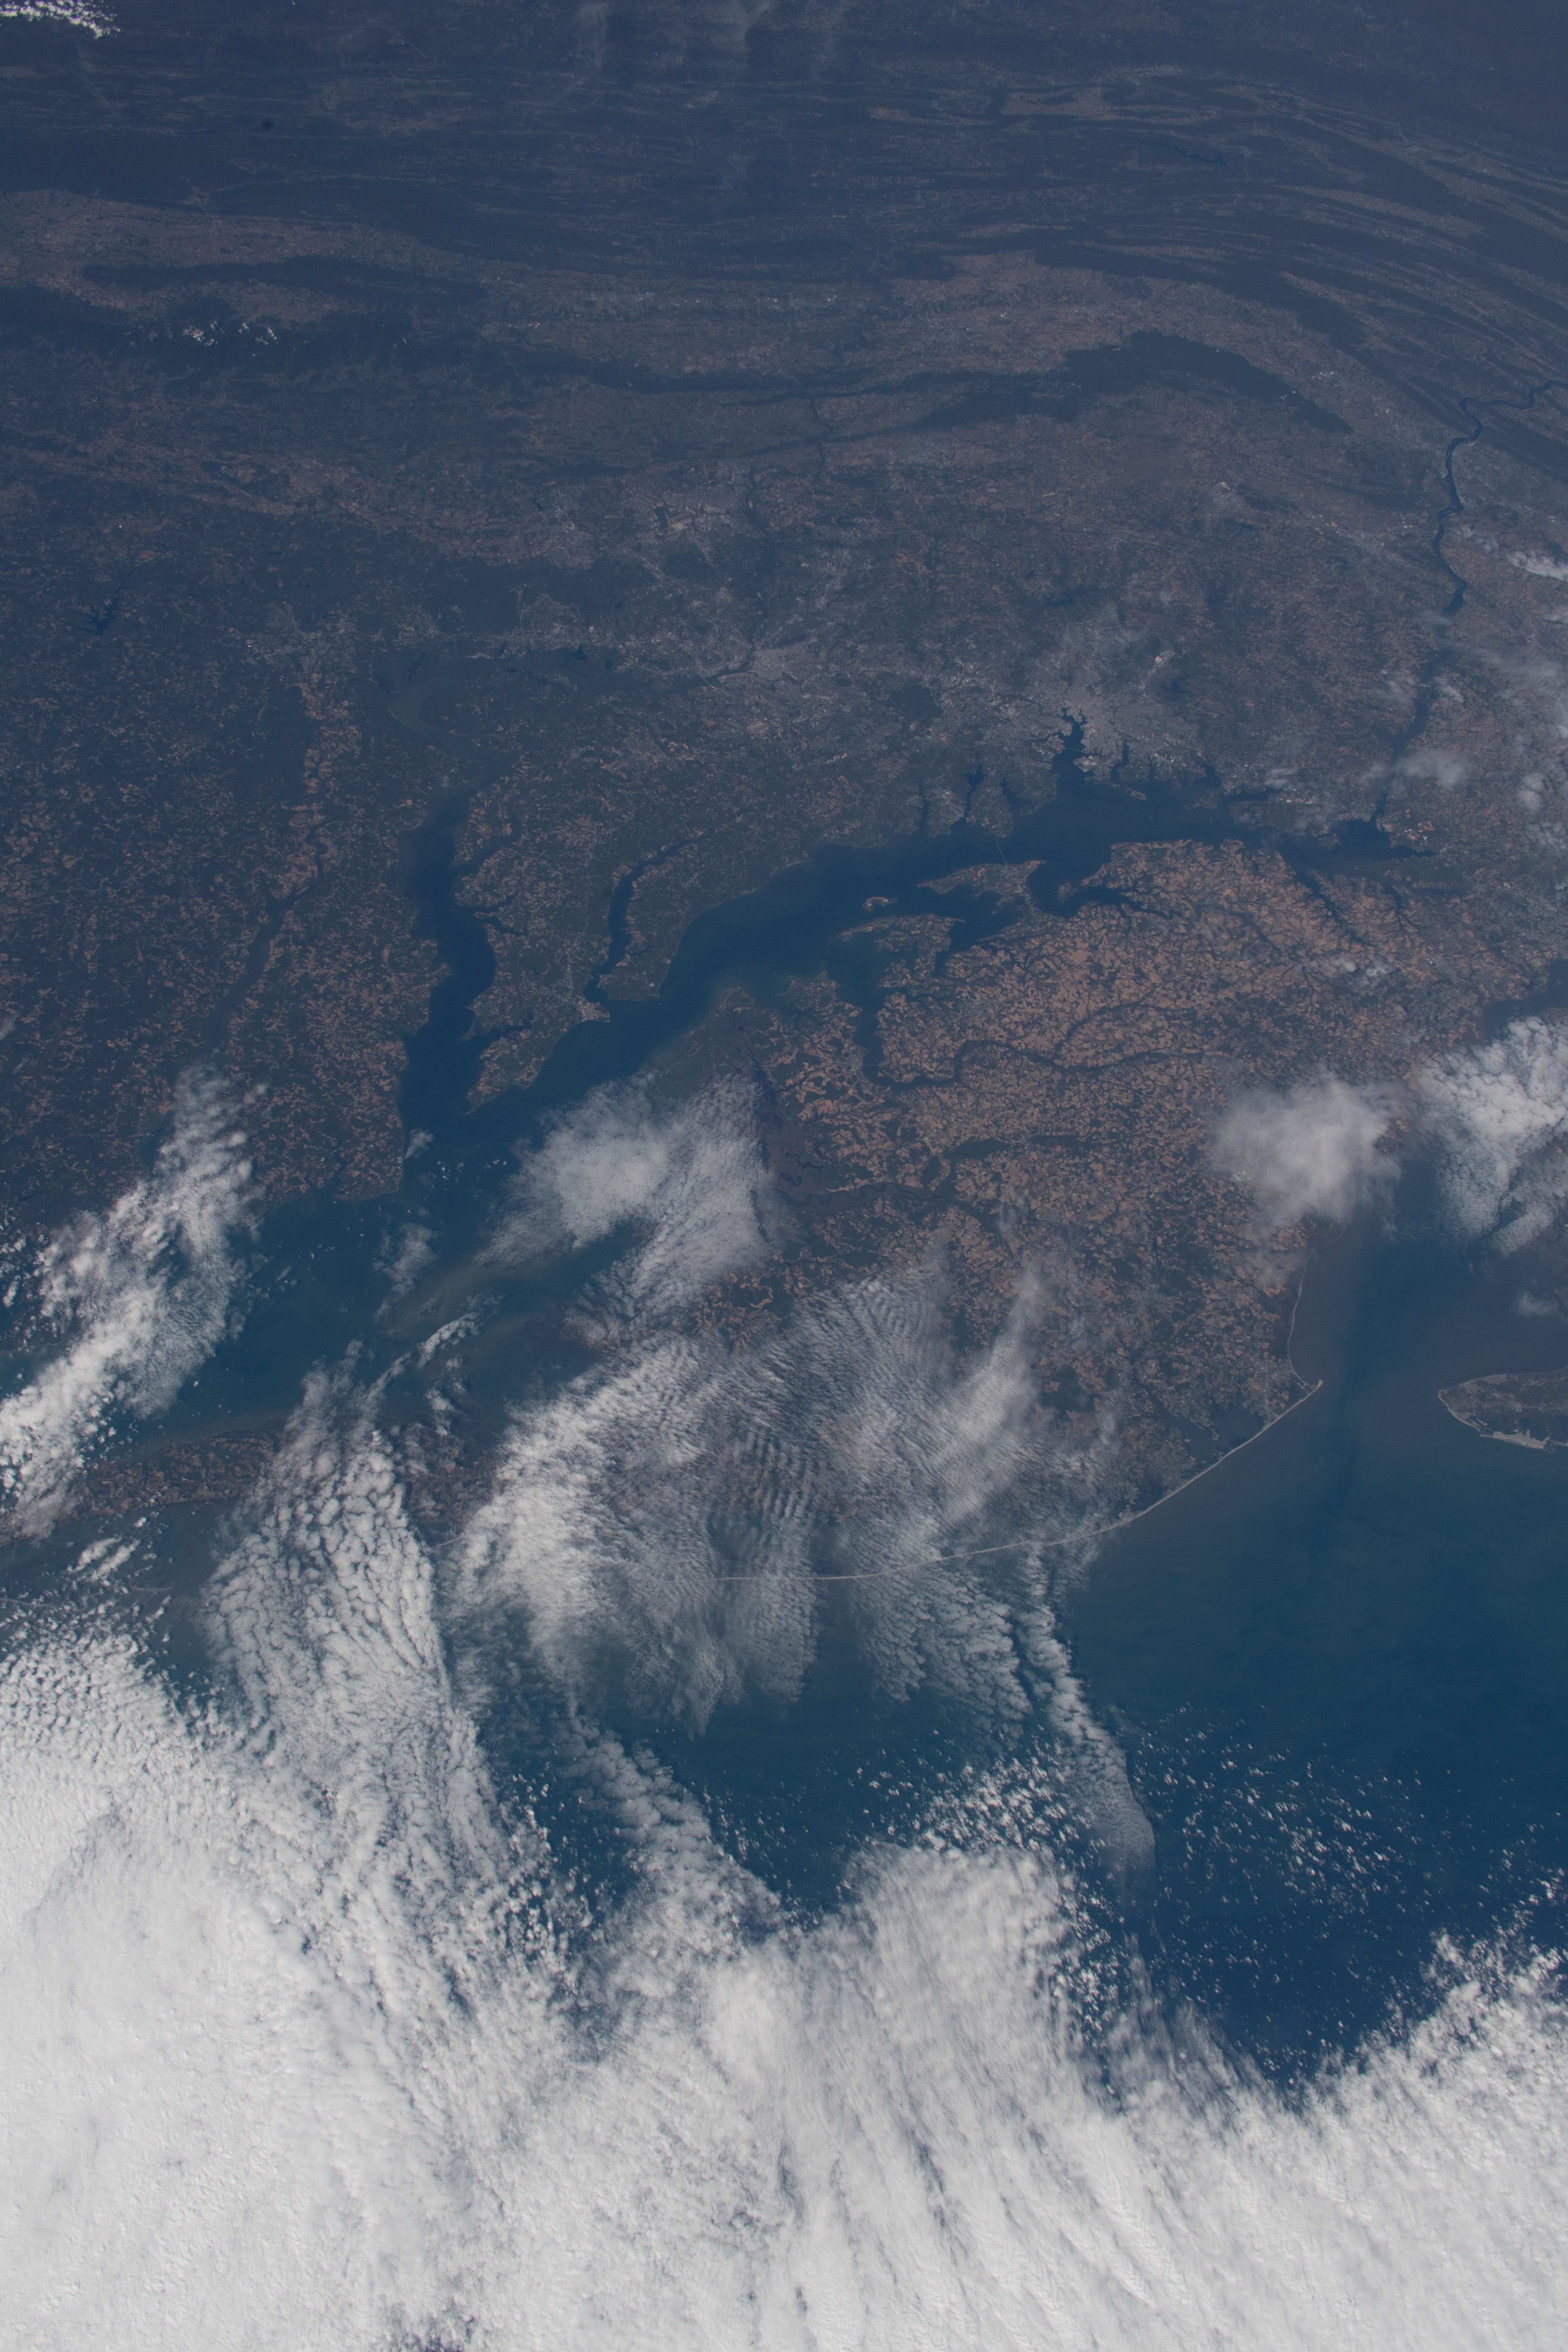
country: USA-MARYLAND
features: CHEASAPEAKE BAY, ATLANTIC OCEAN
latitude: 38.5
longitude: -76.0
